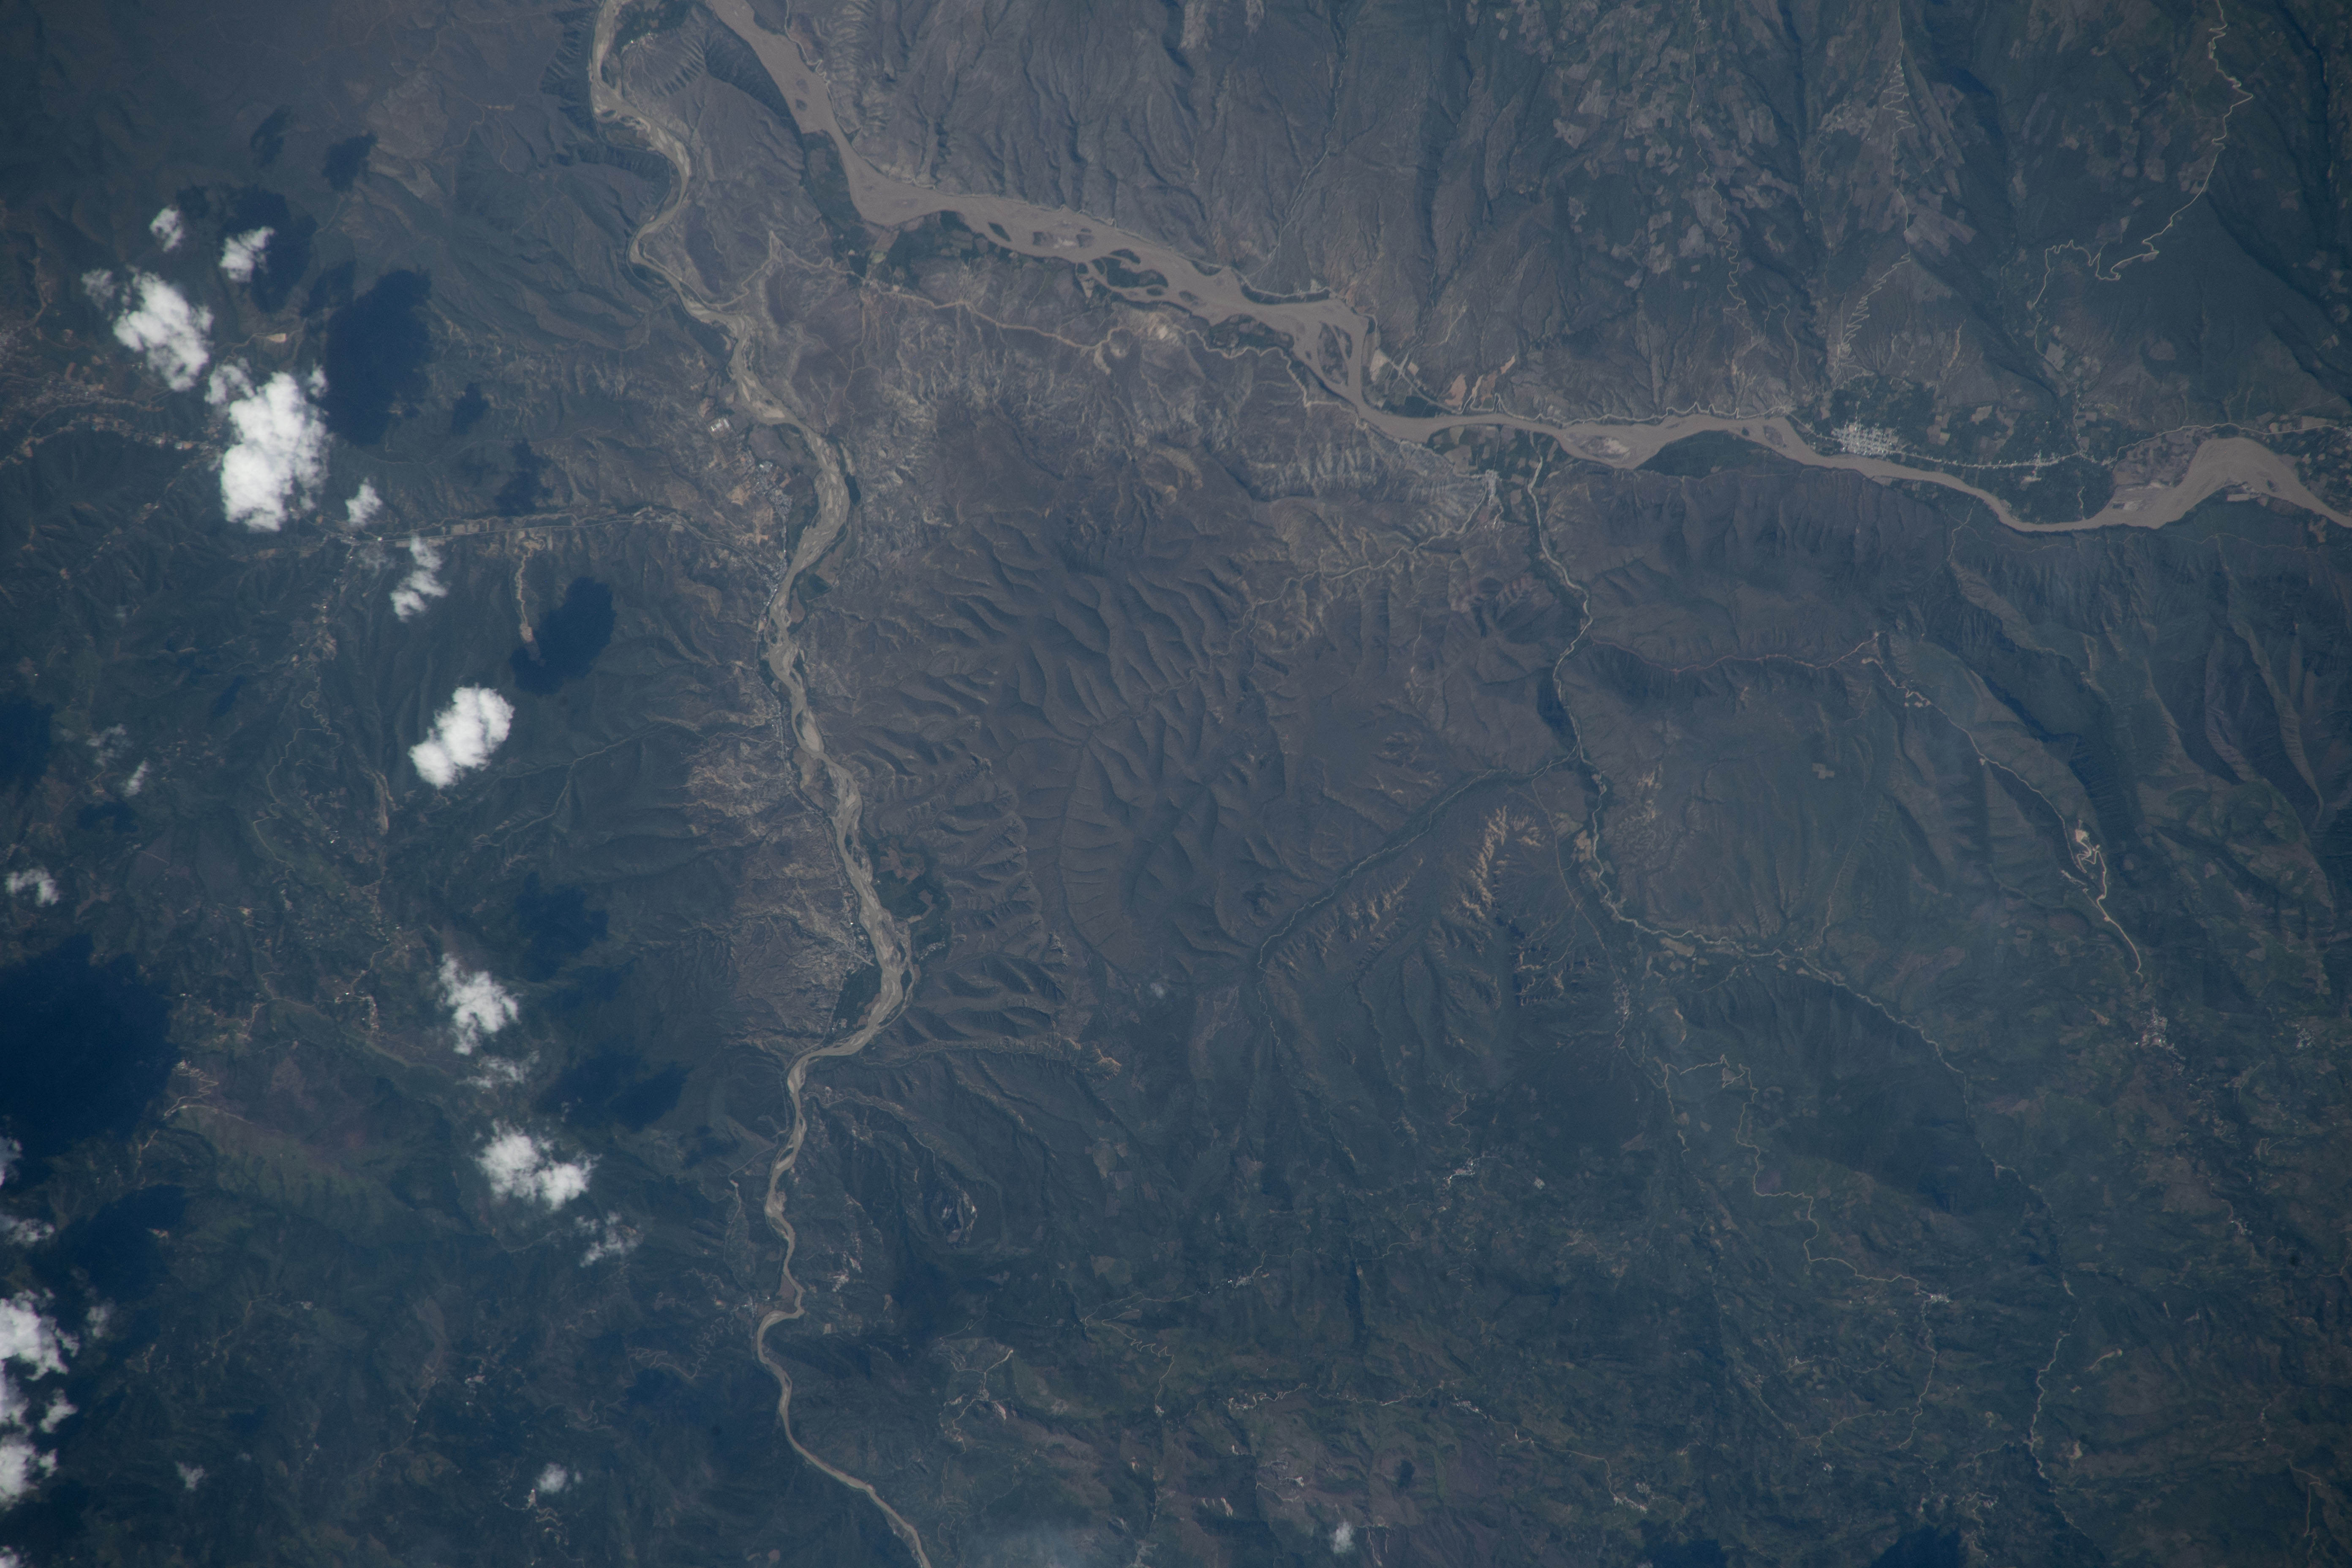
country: PERU
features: CHAMAYA, MARANON RIVER
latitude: -5.9
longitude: -78.8
